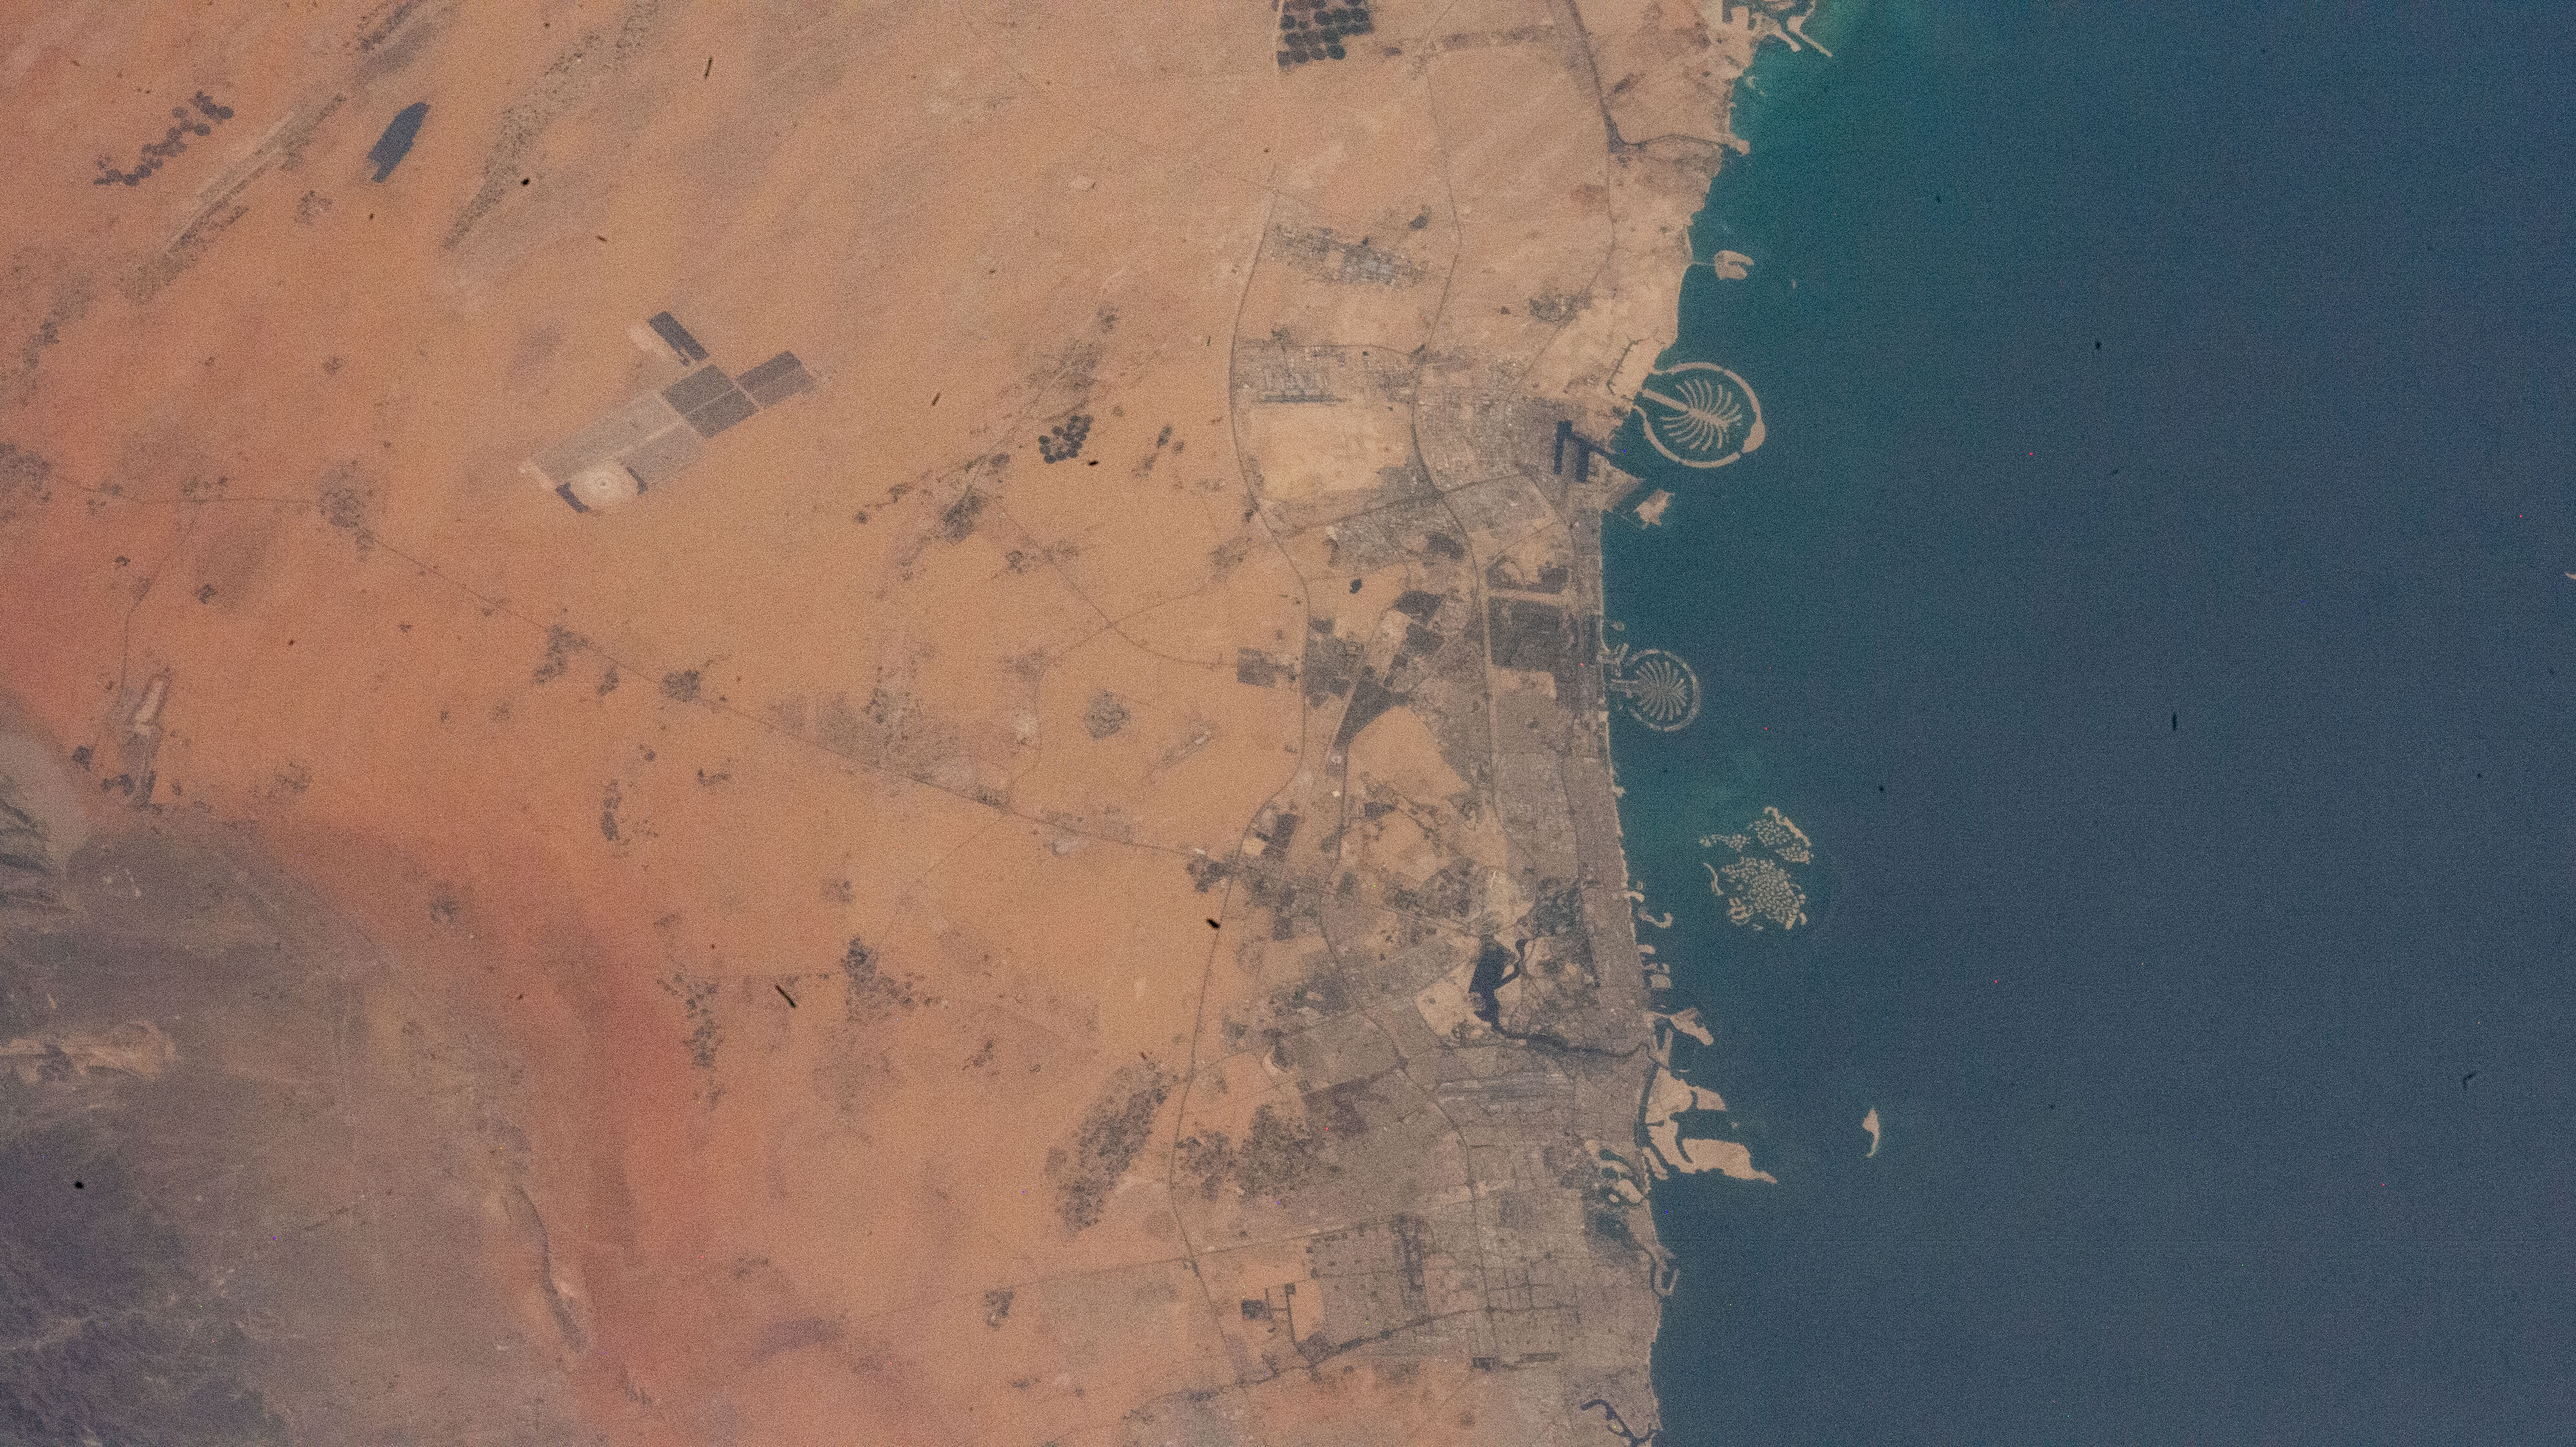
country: UNITED_ARAB_EMIRATES
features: DUBAI, PALM JEBEL ALI, PALM JUMEIRAH, THE WORLD ISLANDS,PERSIAN GULF, DUBAI, SHARJAH, PALM JEBEL ALI, AL LISAILI, AL AWEER, MALEHA, SUWAYDAN, LAHBAB, AL MADAM, MARGHAM, MURQQUAB, AL FAQA,PERSIAN GULF,UNITED ARAB EMIRATES,CITY OF DUBAI,MAN-MADE ISLANDS
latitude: 25.0
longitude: 55.3
